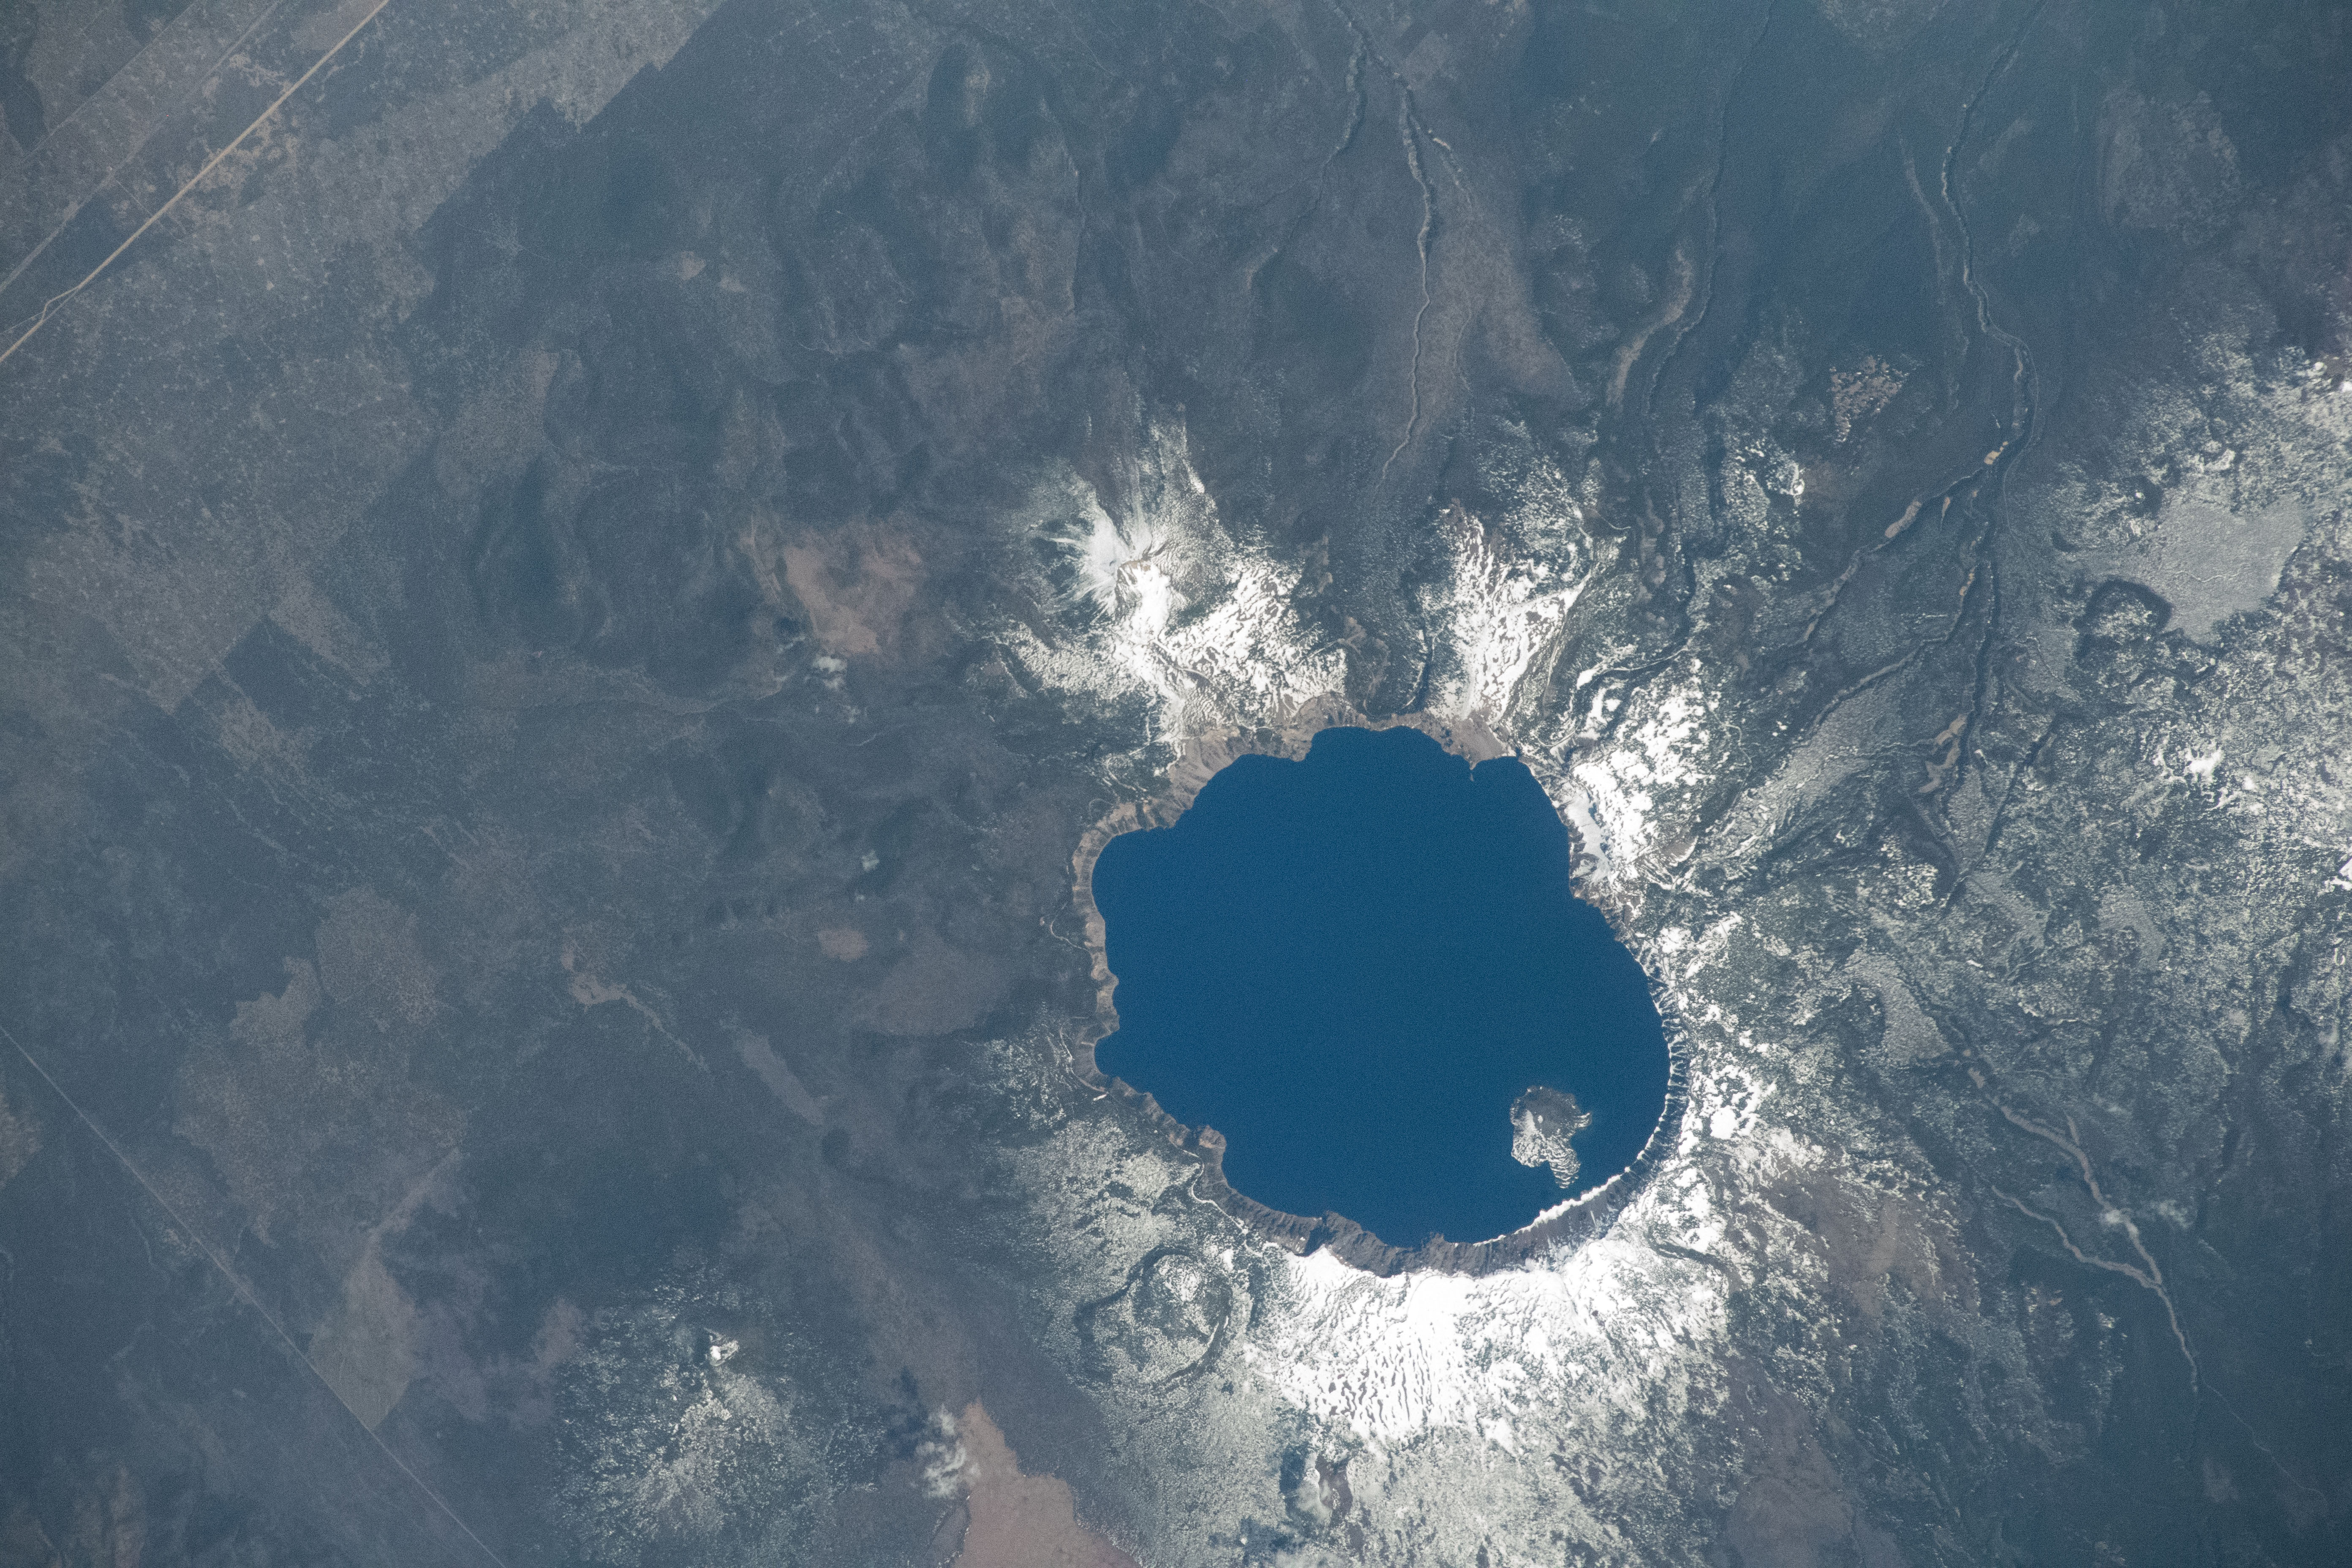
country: USA-OREGON
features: MT. SCOTT,CRATER LAKE,WIZARD ISLAND,MOUNT SCOTT
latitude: 42.9
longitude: -122.0
